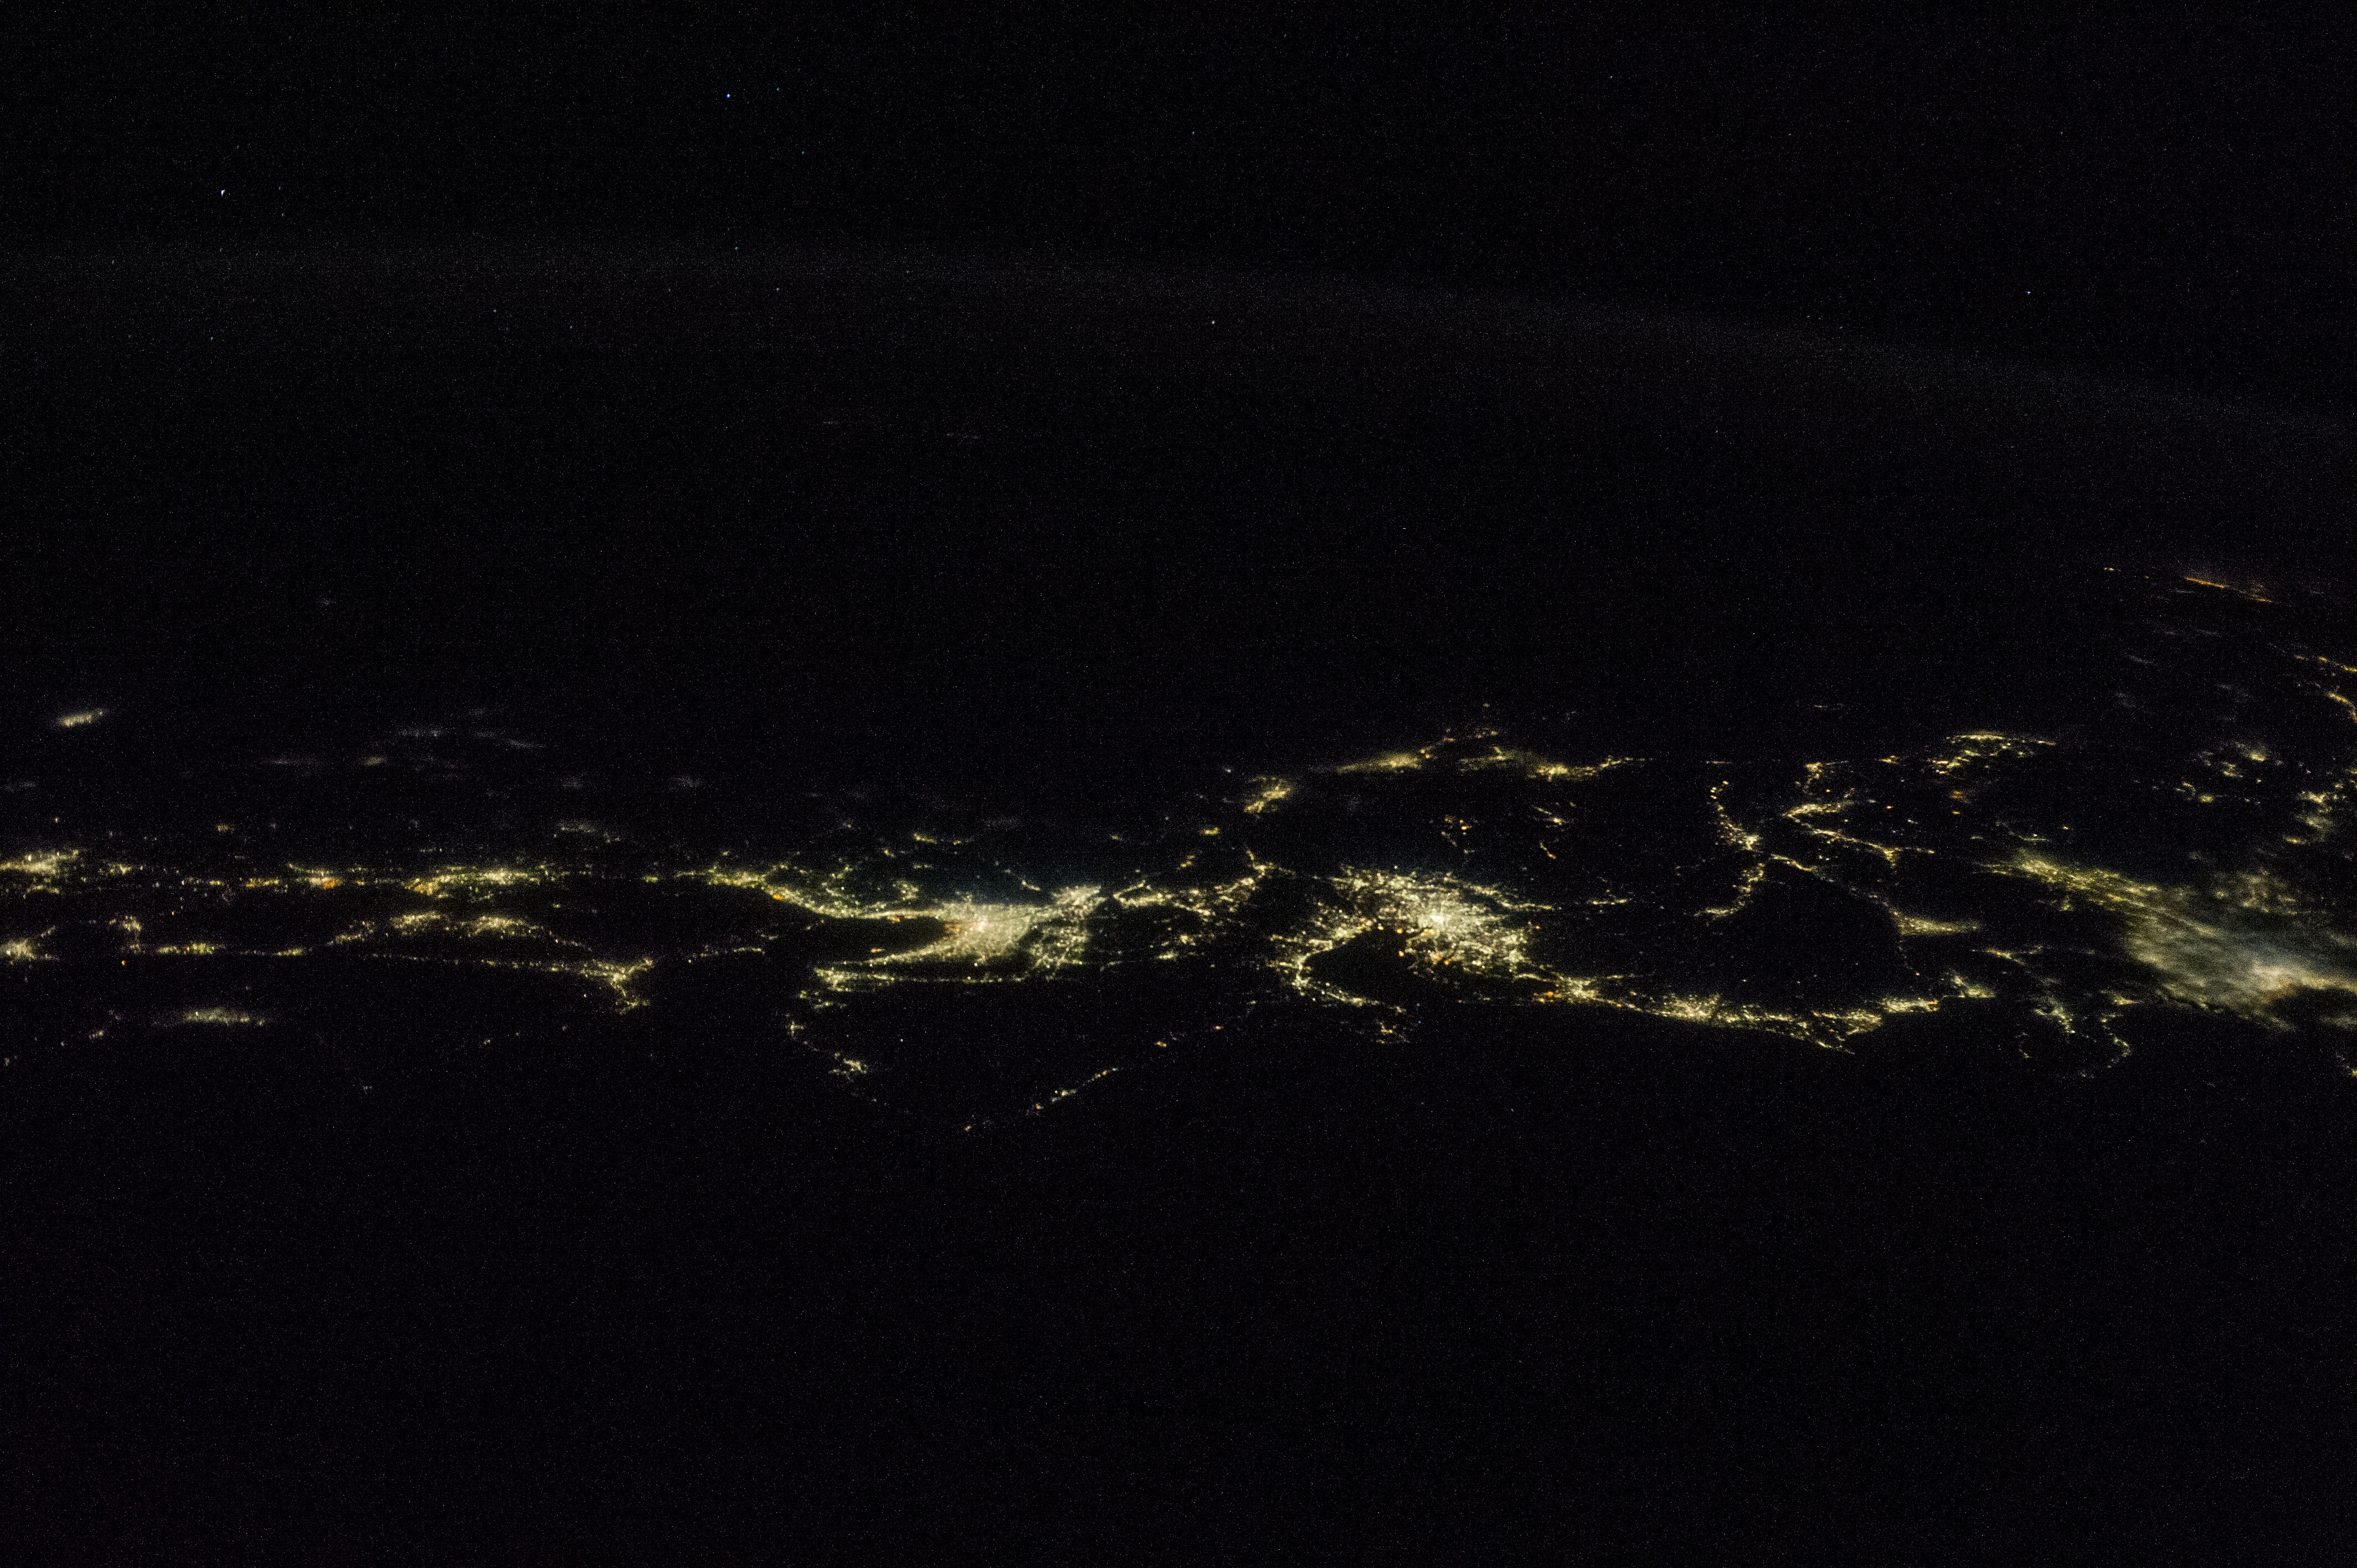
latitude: 34.8
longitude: 136.9
